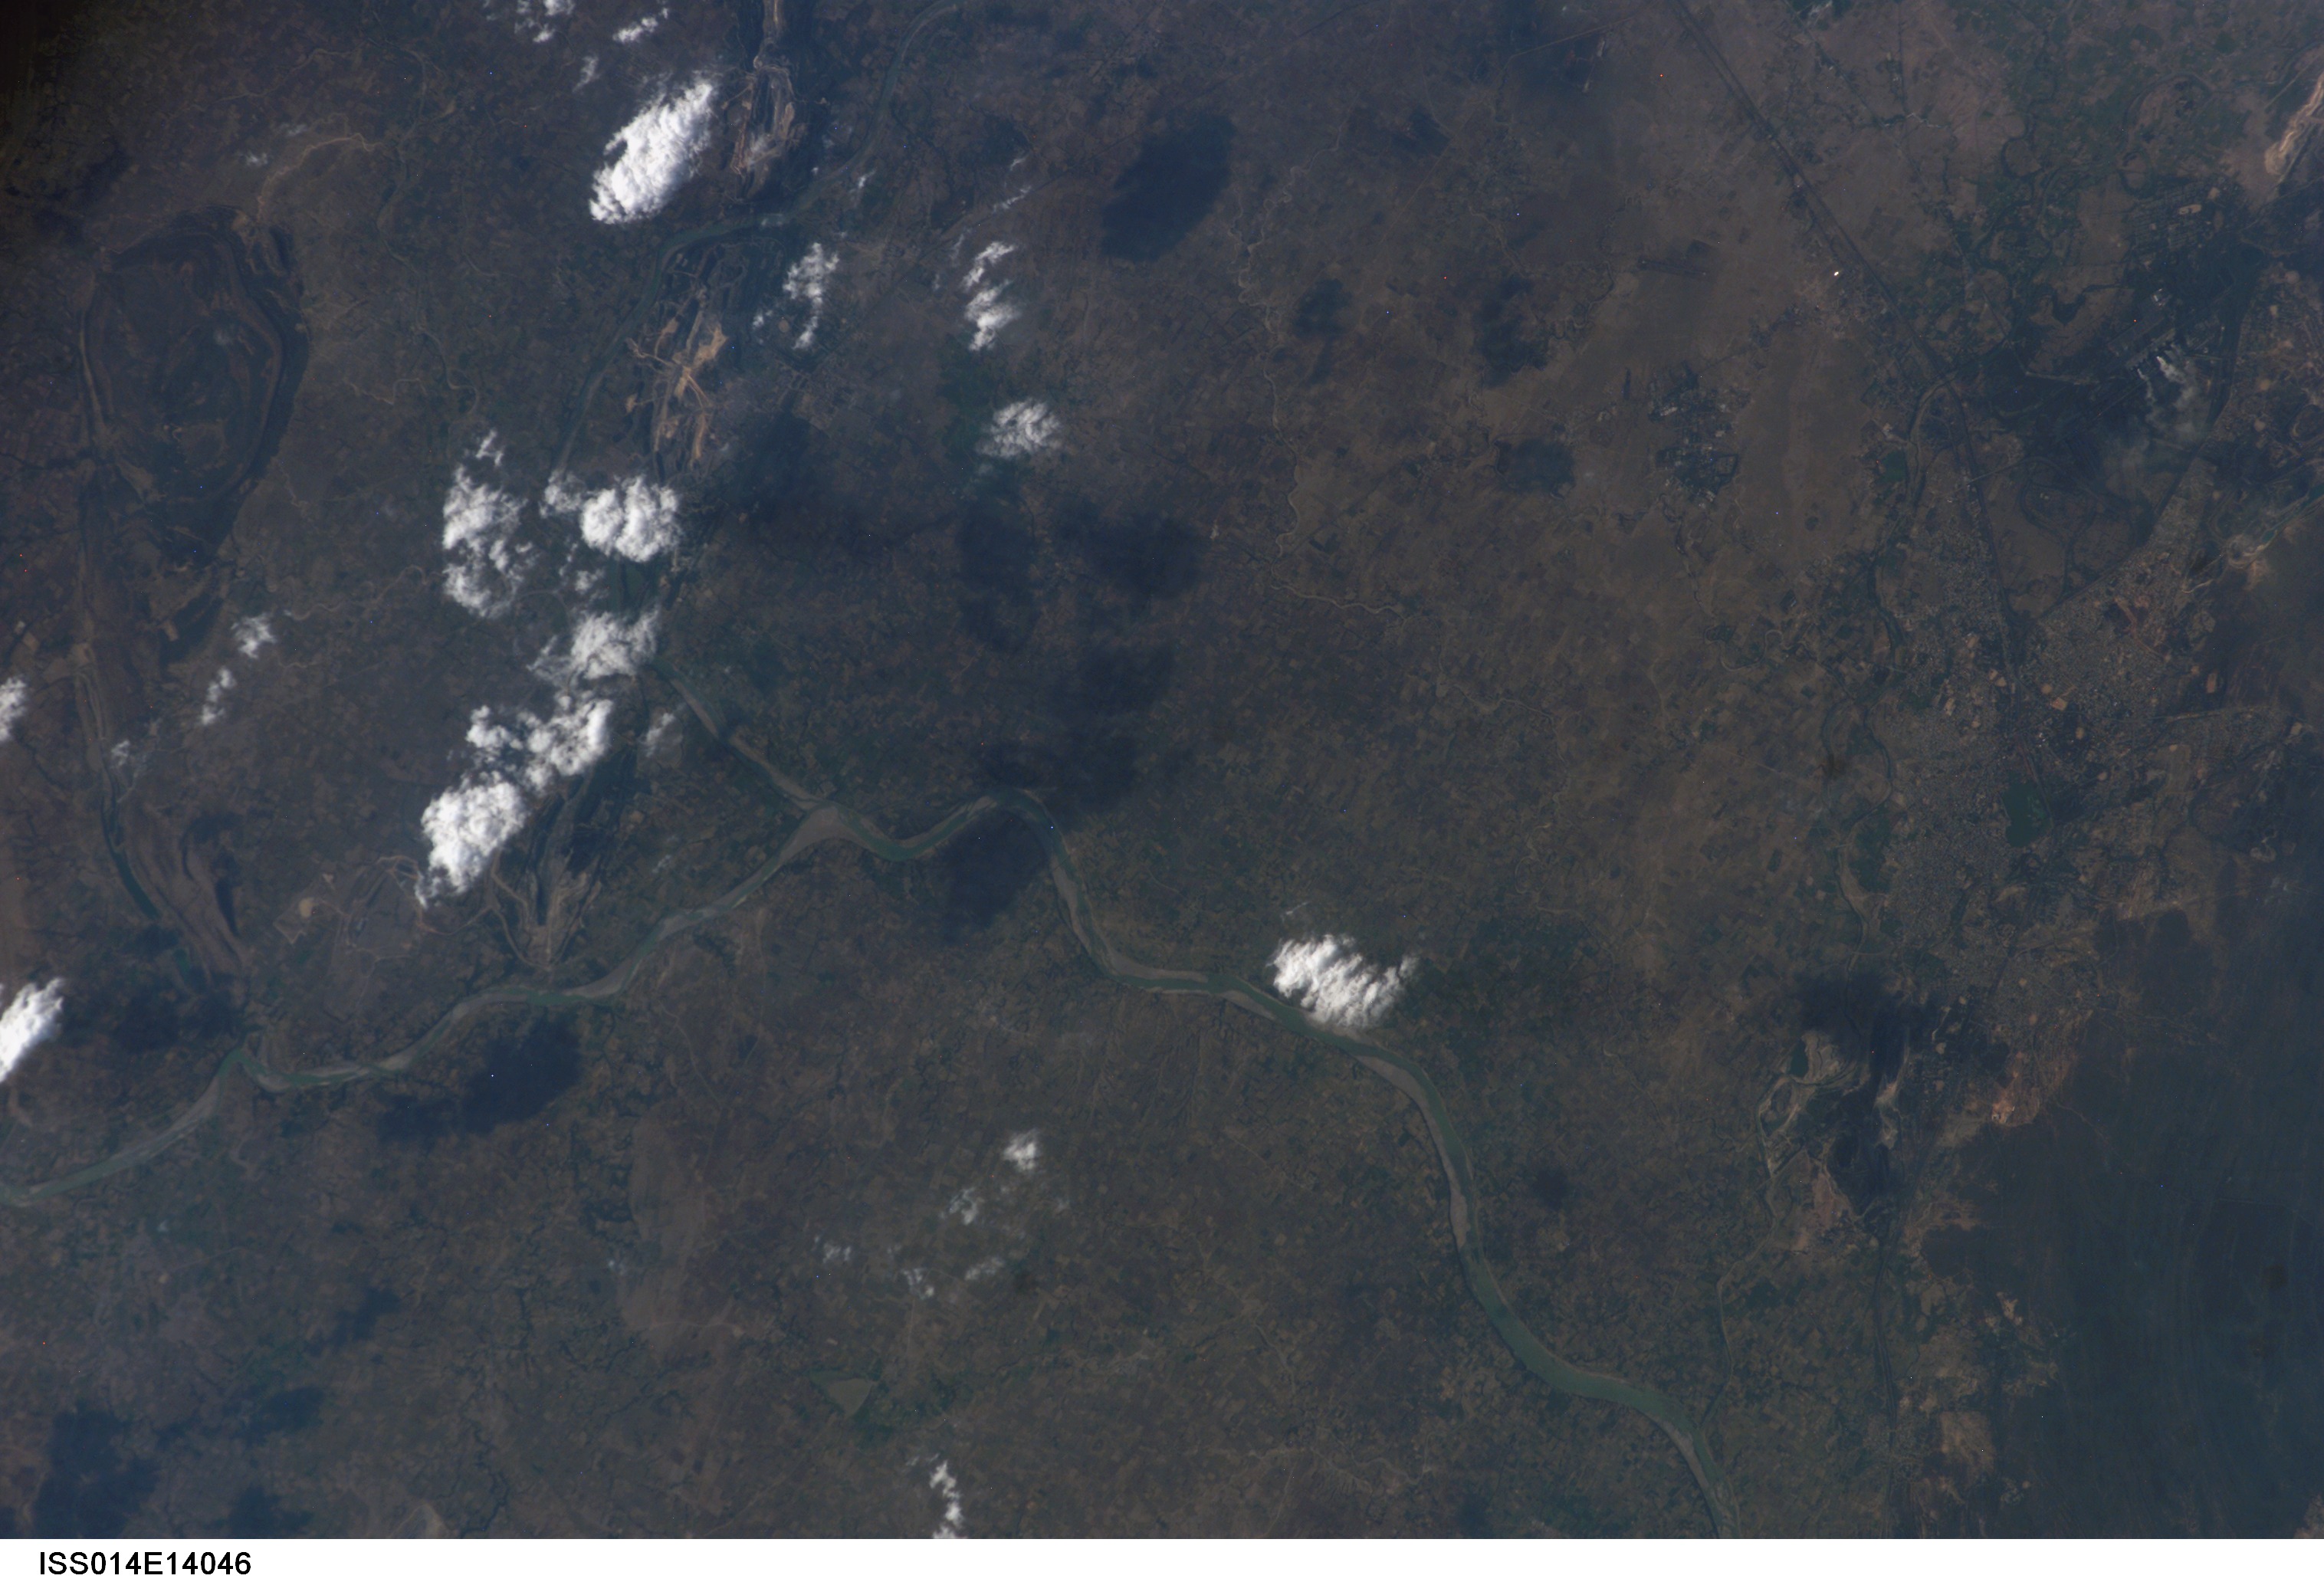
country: INDIA
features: WARDHA R., CHANDRAPUR
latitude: 19.9
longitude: 79.2
